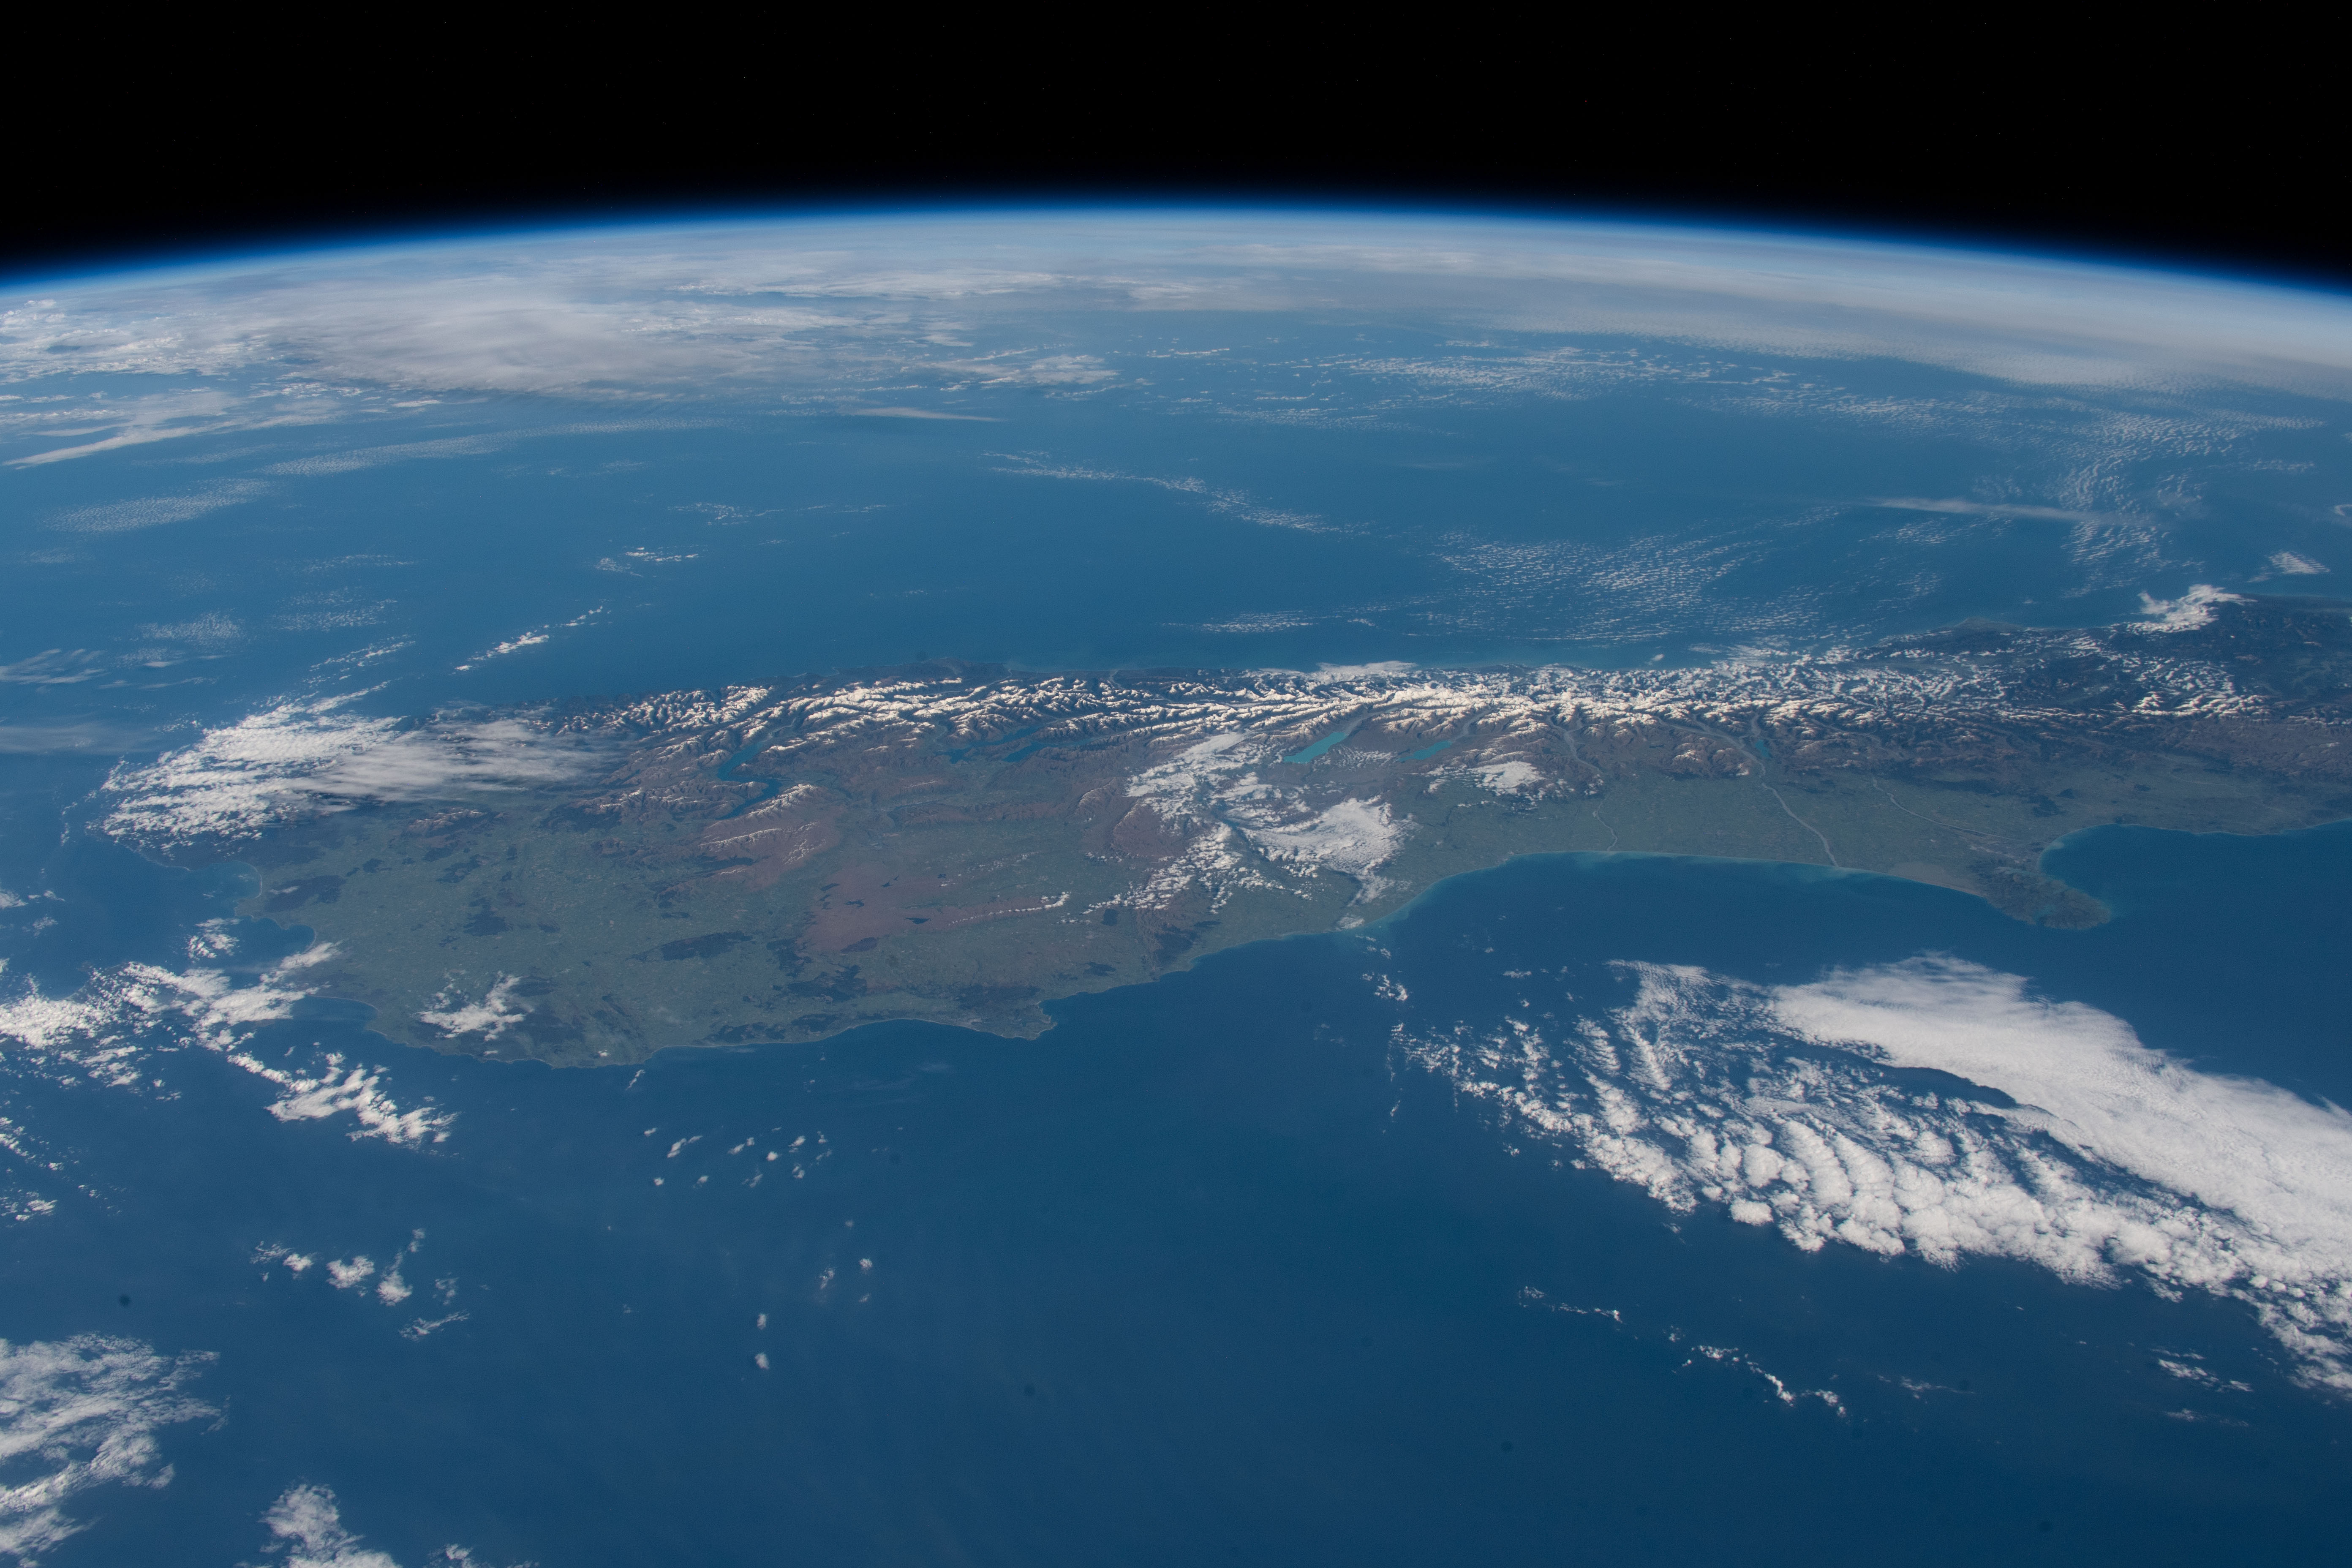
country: NEW ZEALAND-SI
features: NEW ZELAND, SOUTH ISLAND, SOUTHERN ALPS MOUNTAINS
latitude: -44.5
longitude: 170.5
